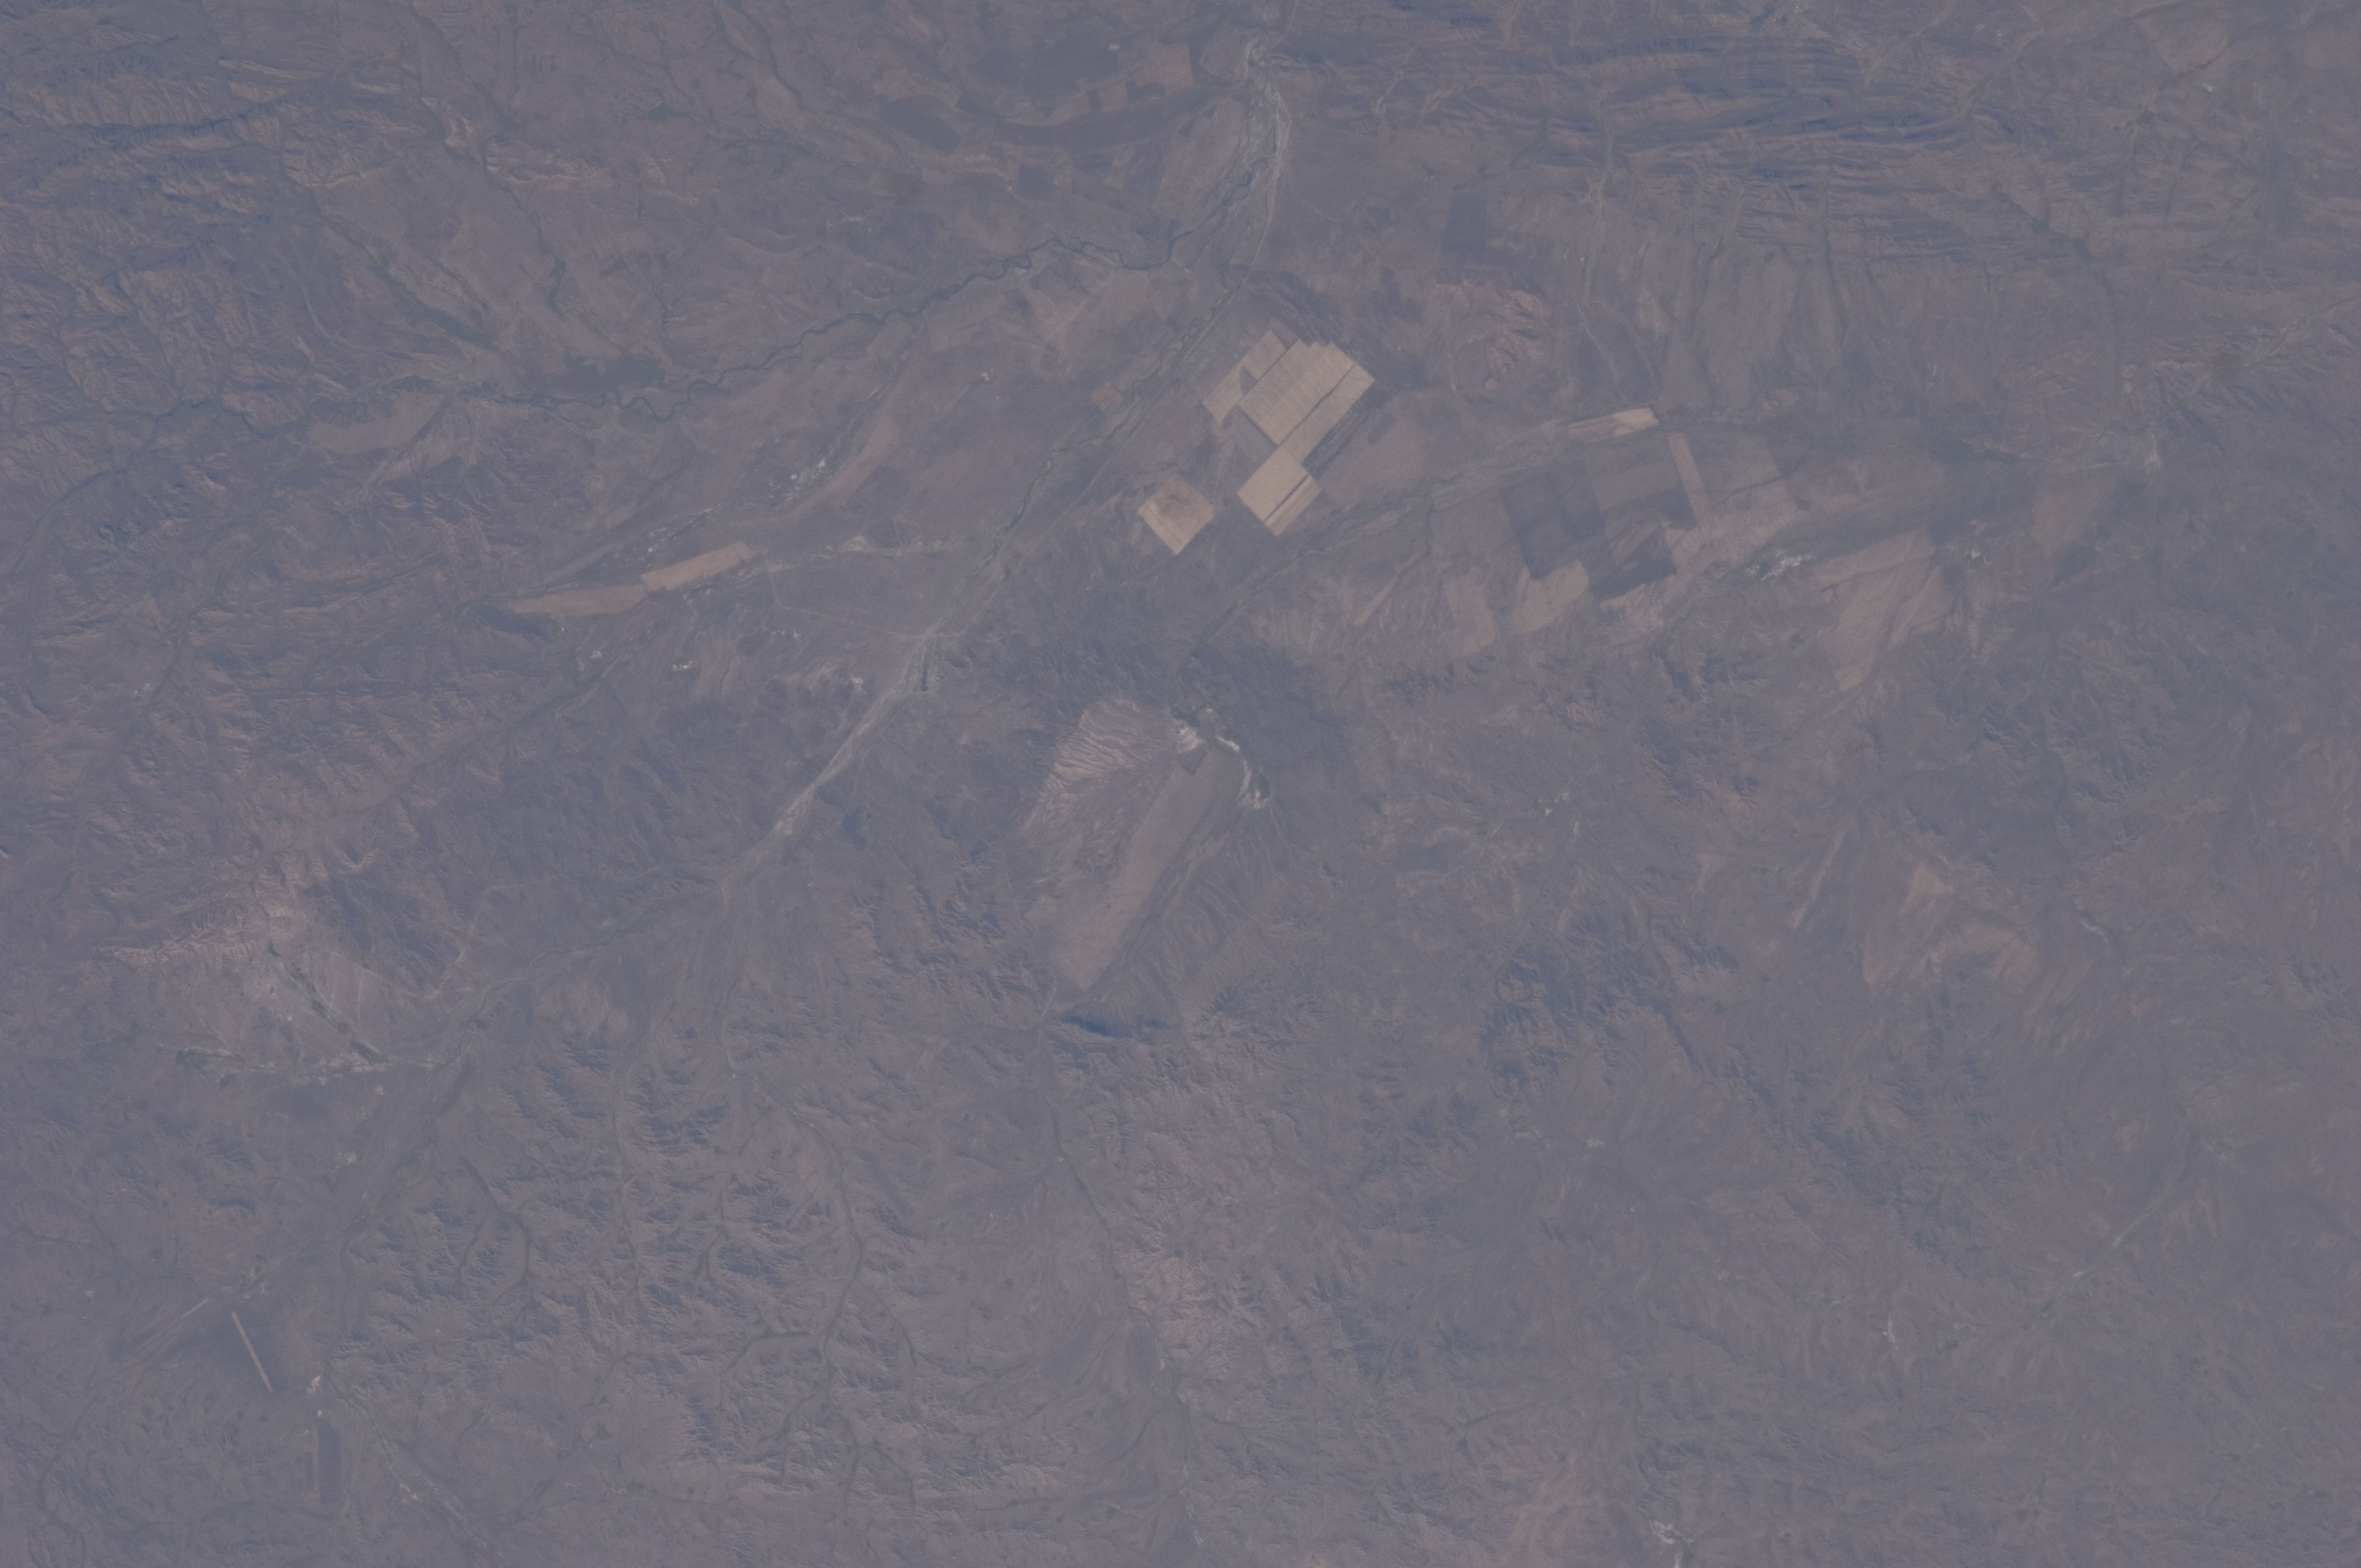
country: KAZAKHSTAN
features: BIGACH IMPACT CRATER, AGR., RIVER
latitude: 48.5
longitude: 82.1
